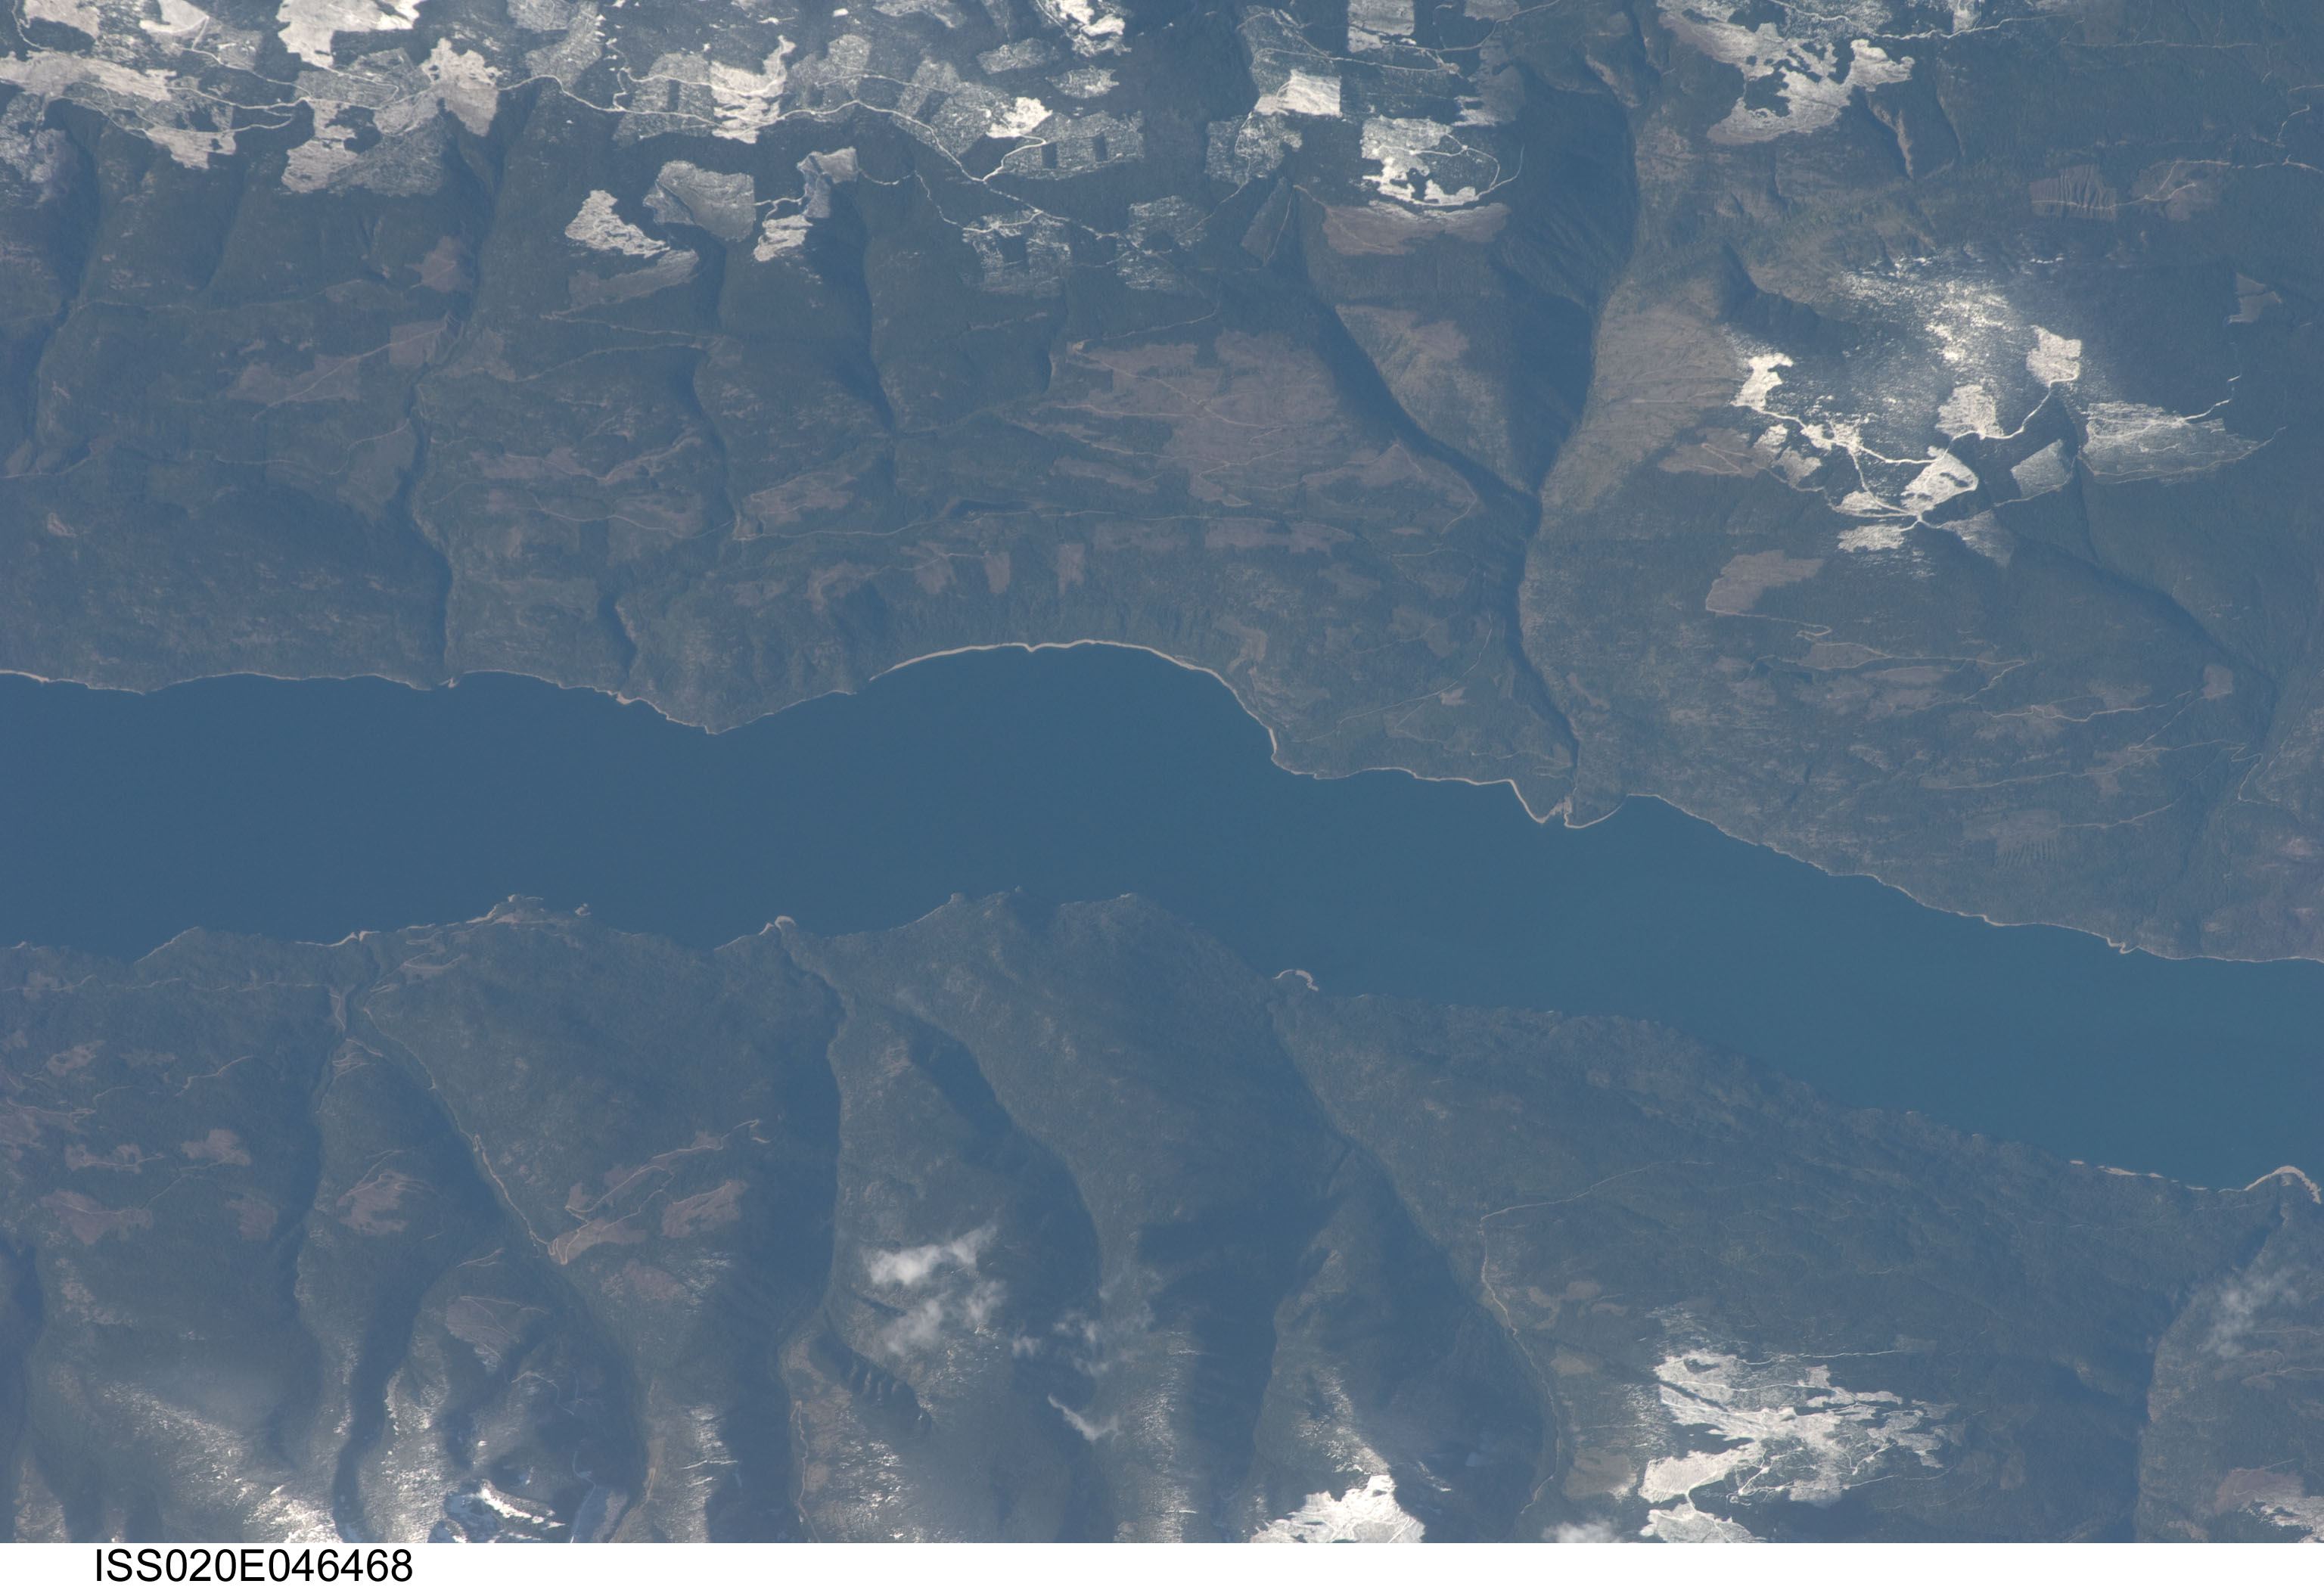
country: CANADA-BC
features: LOWER ARROW L., SNOW, FOREST, MTS.
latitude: 49.6
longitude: -118.2
